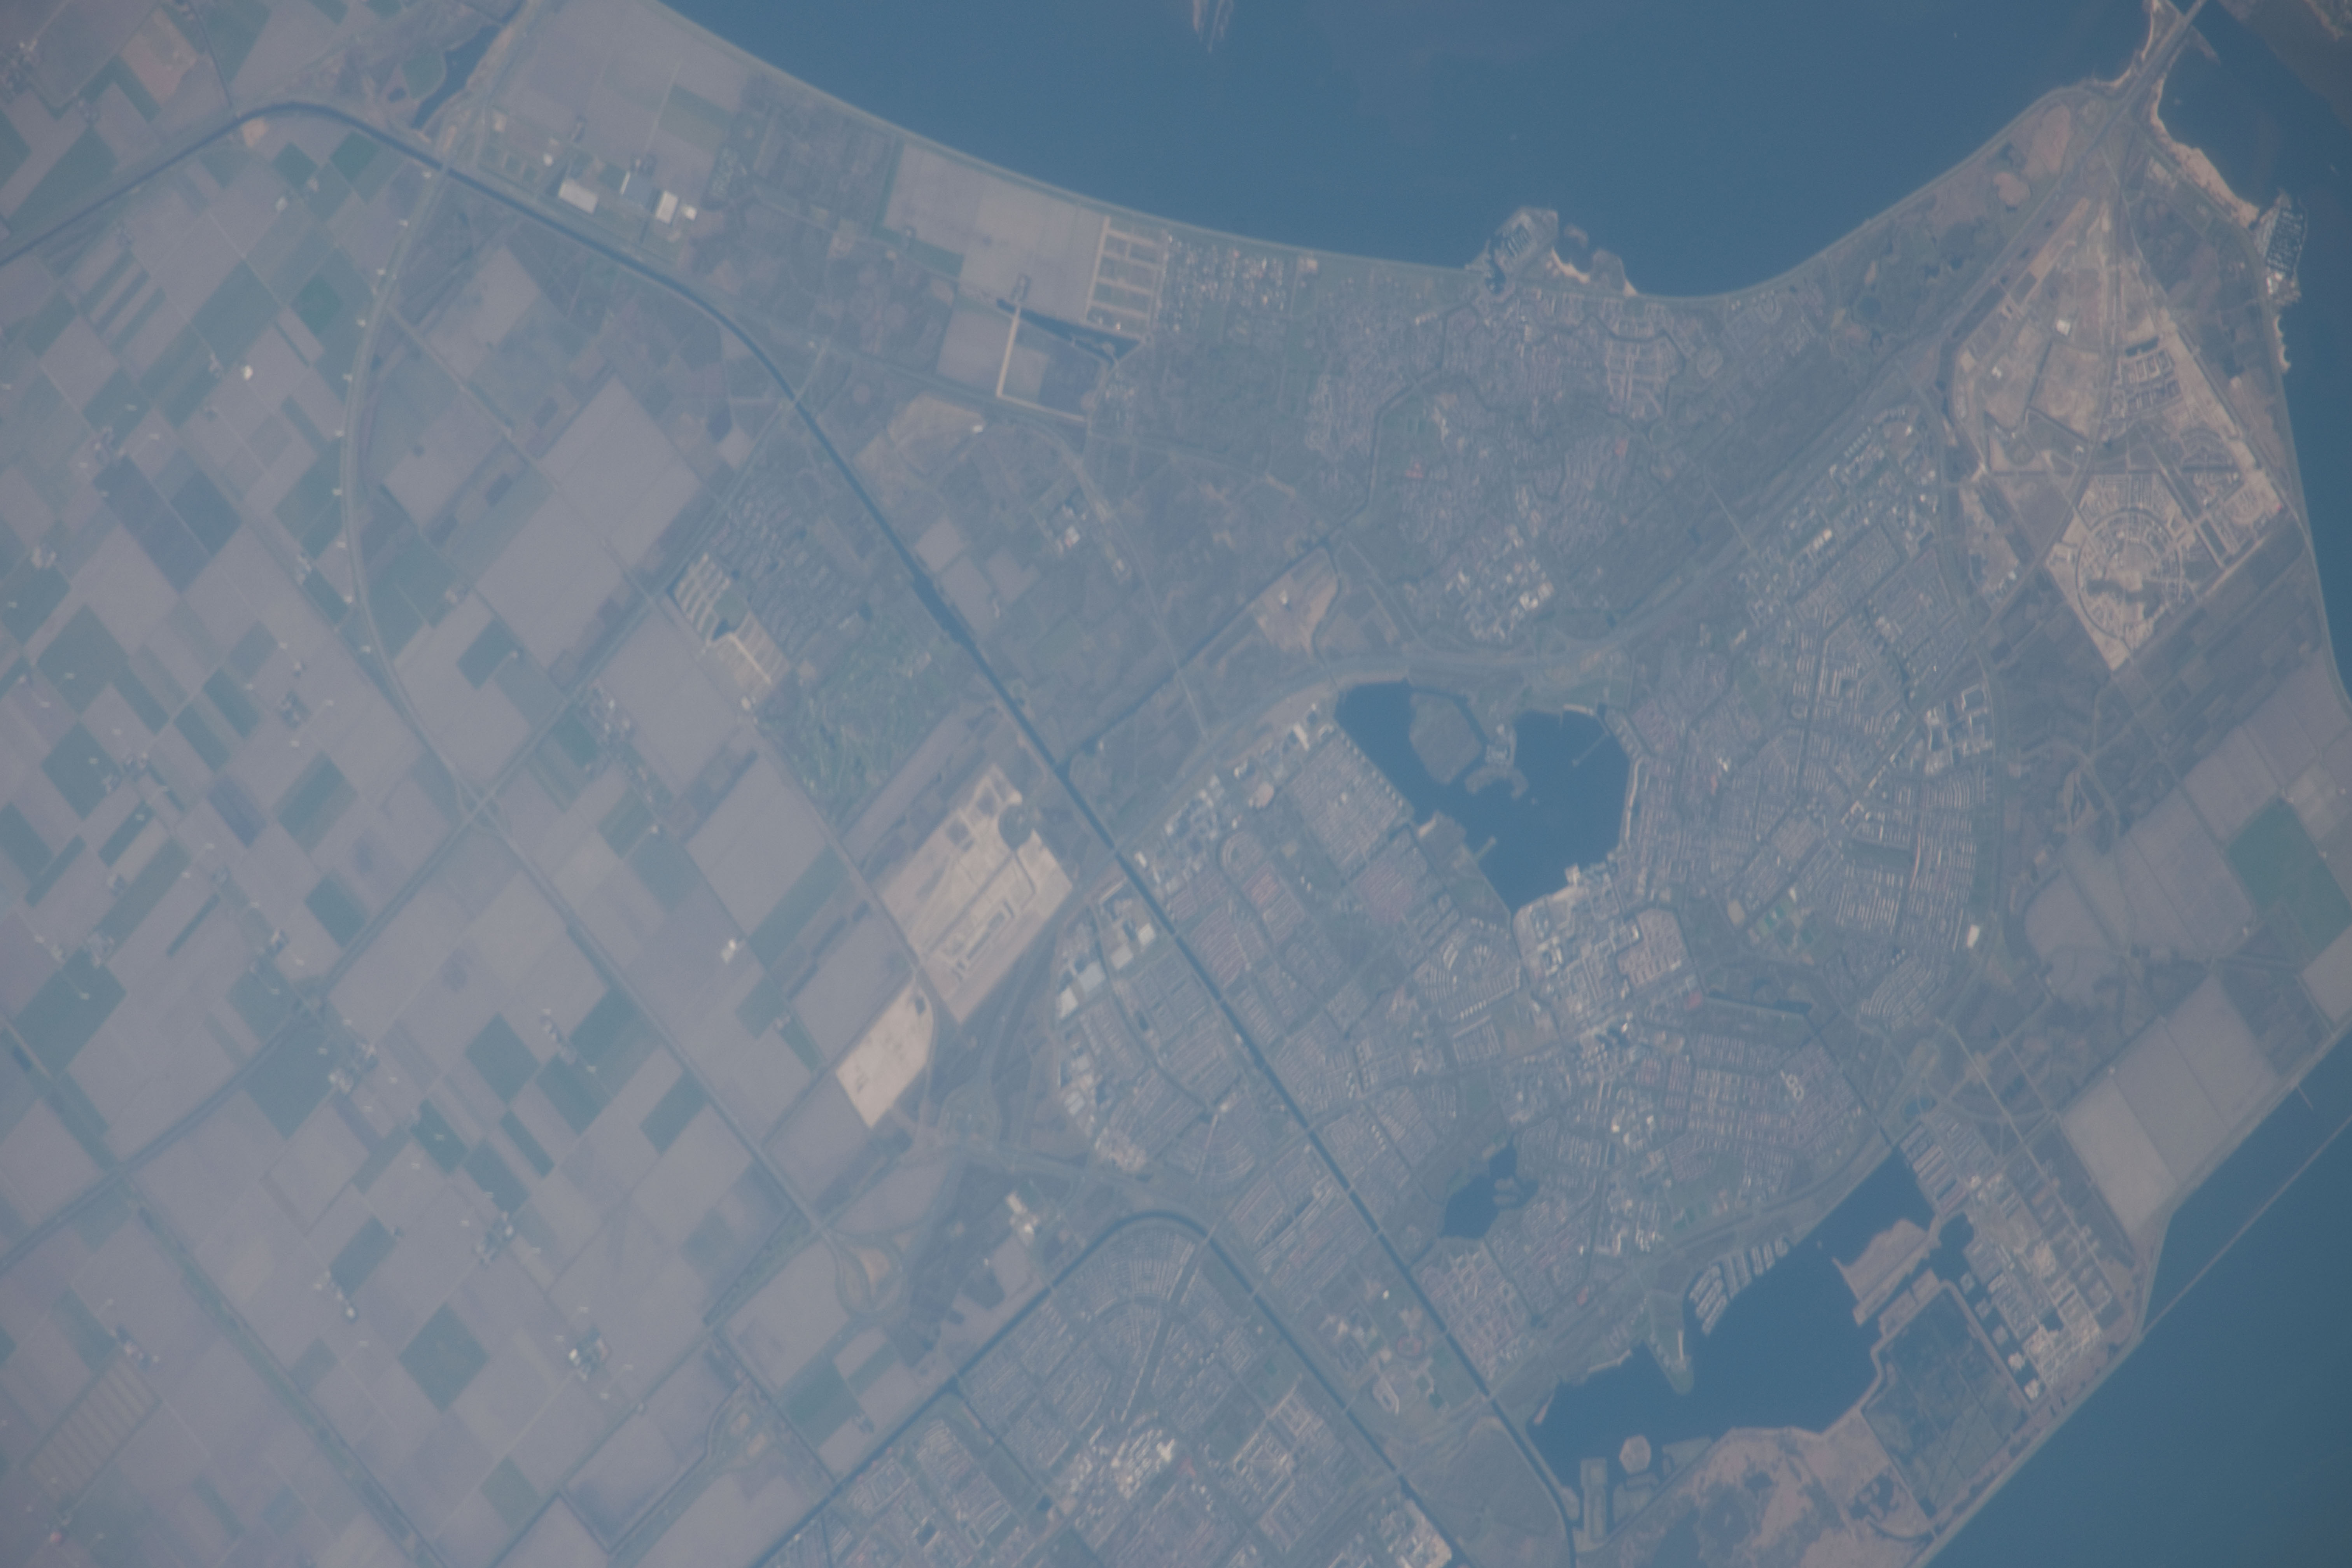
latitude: 52.4
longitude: 5.0
